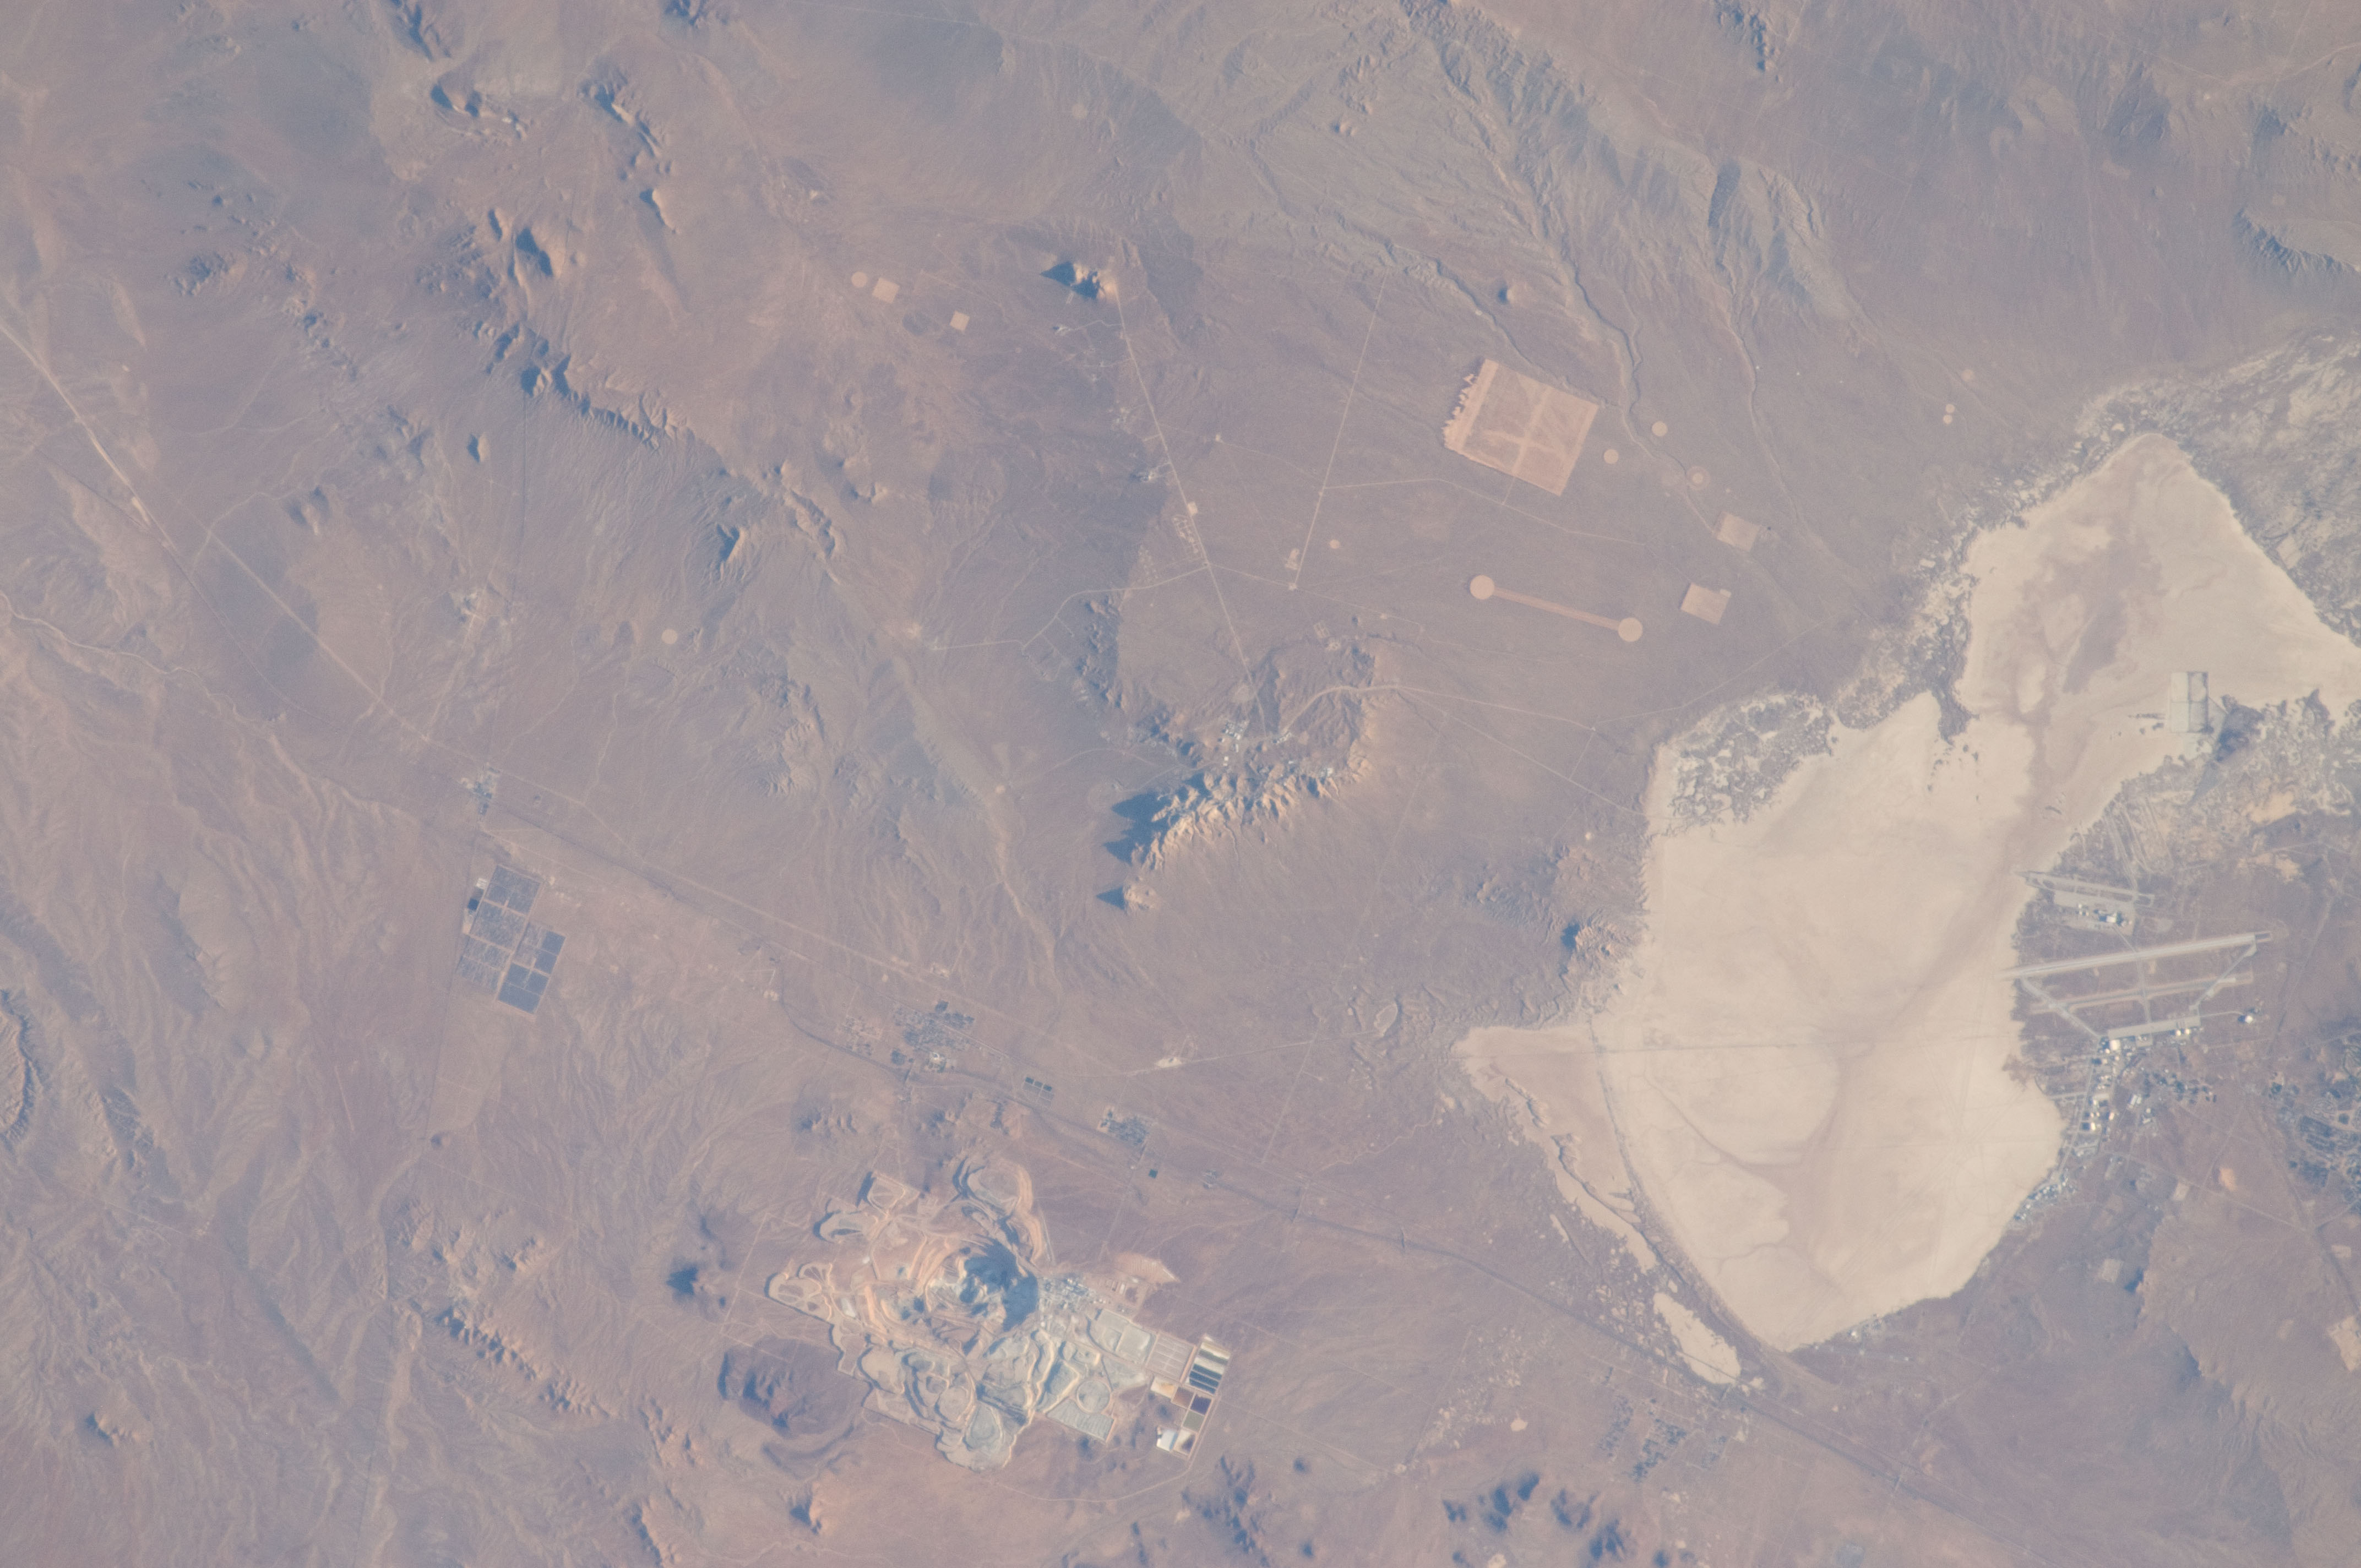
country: USA-CALIFORNIA
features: DES.
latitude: 34.9
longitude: -117.7
